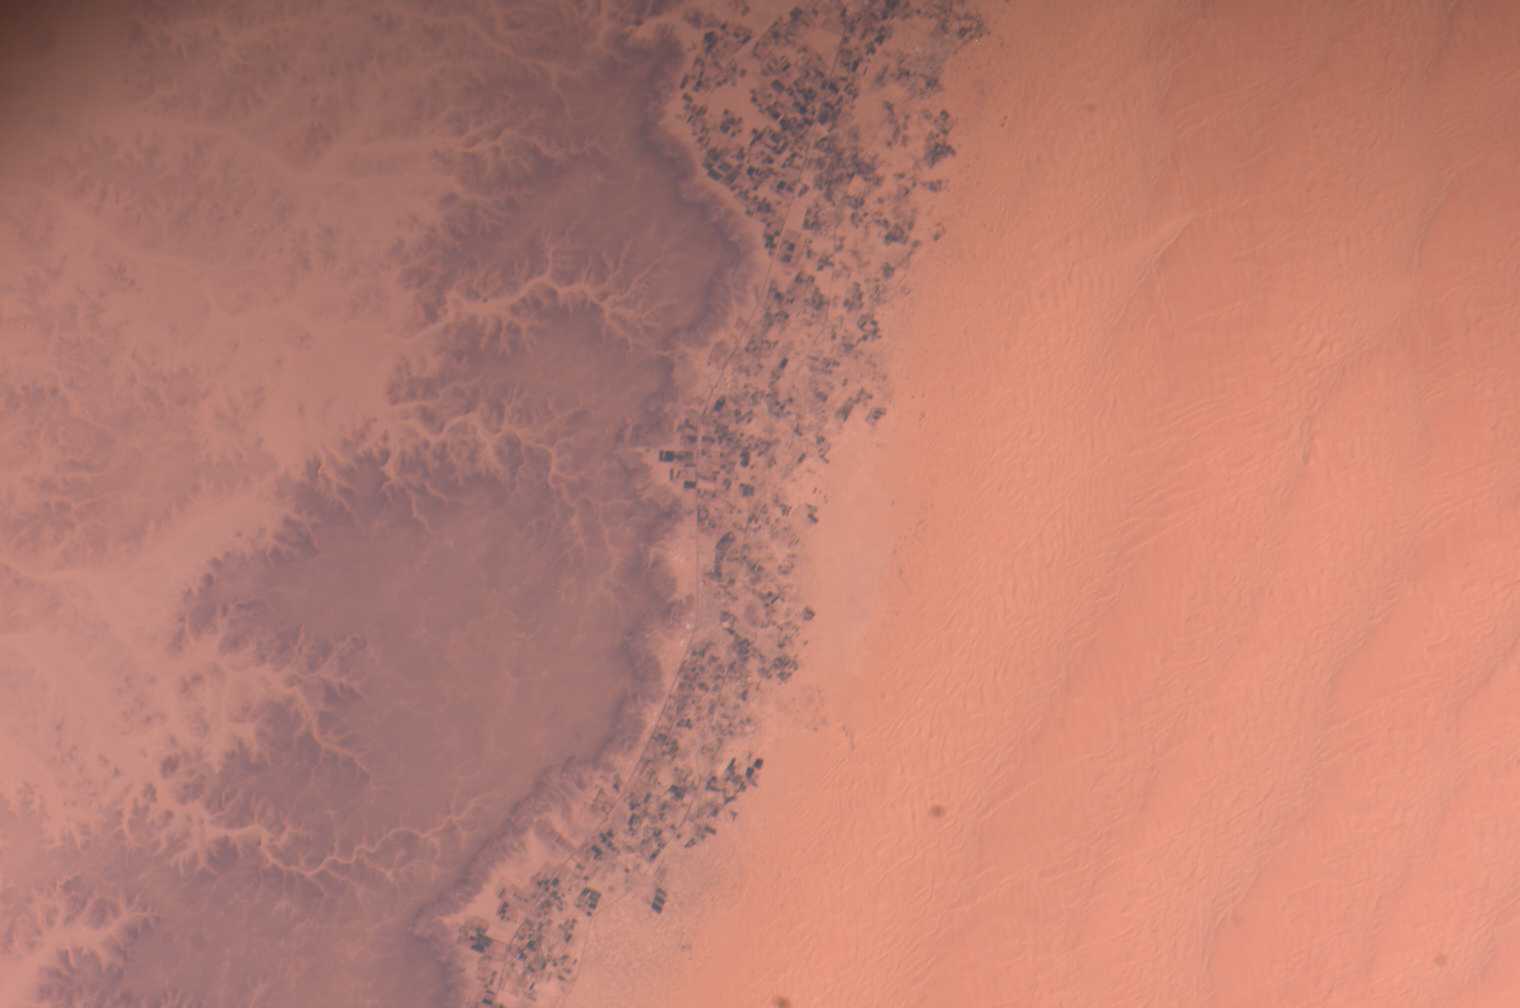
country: LIBYA
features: AWBARI OASIS, MISAK MASTAFAT
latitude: 26.6
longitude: 13.6
